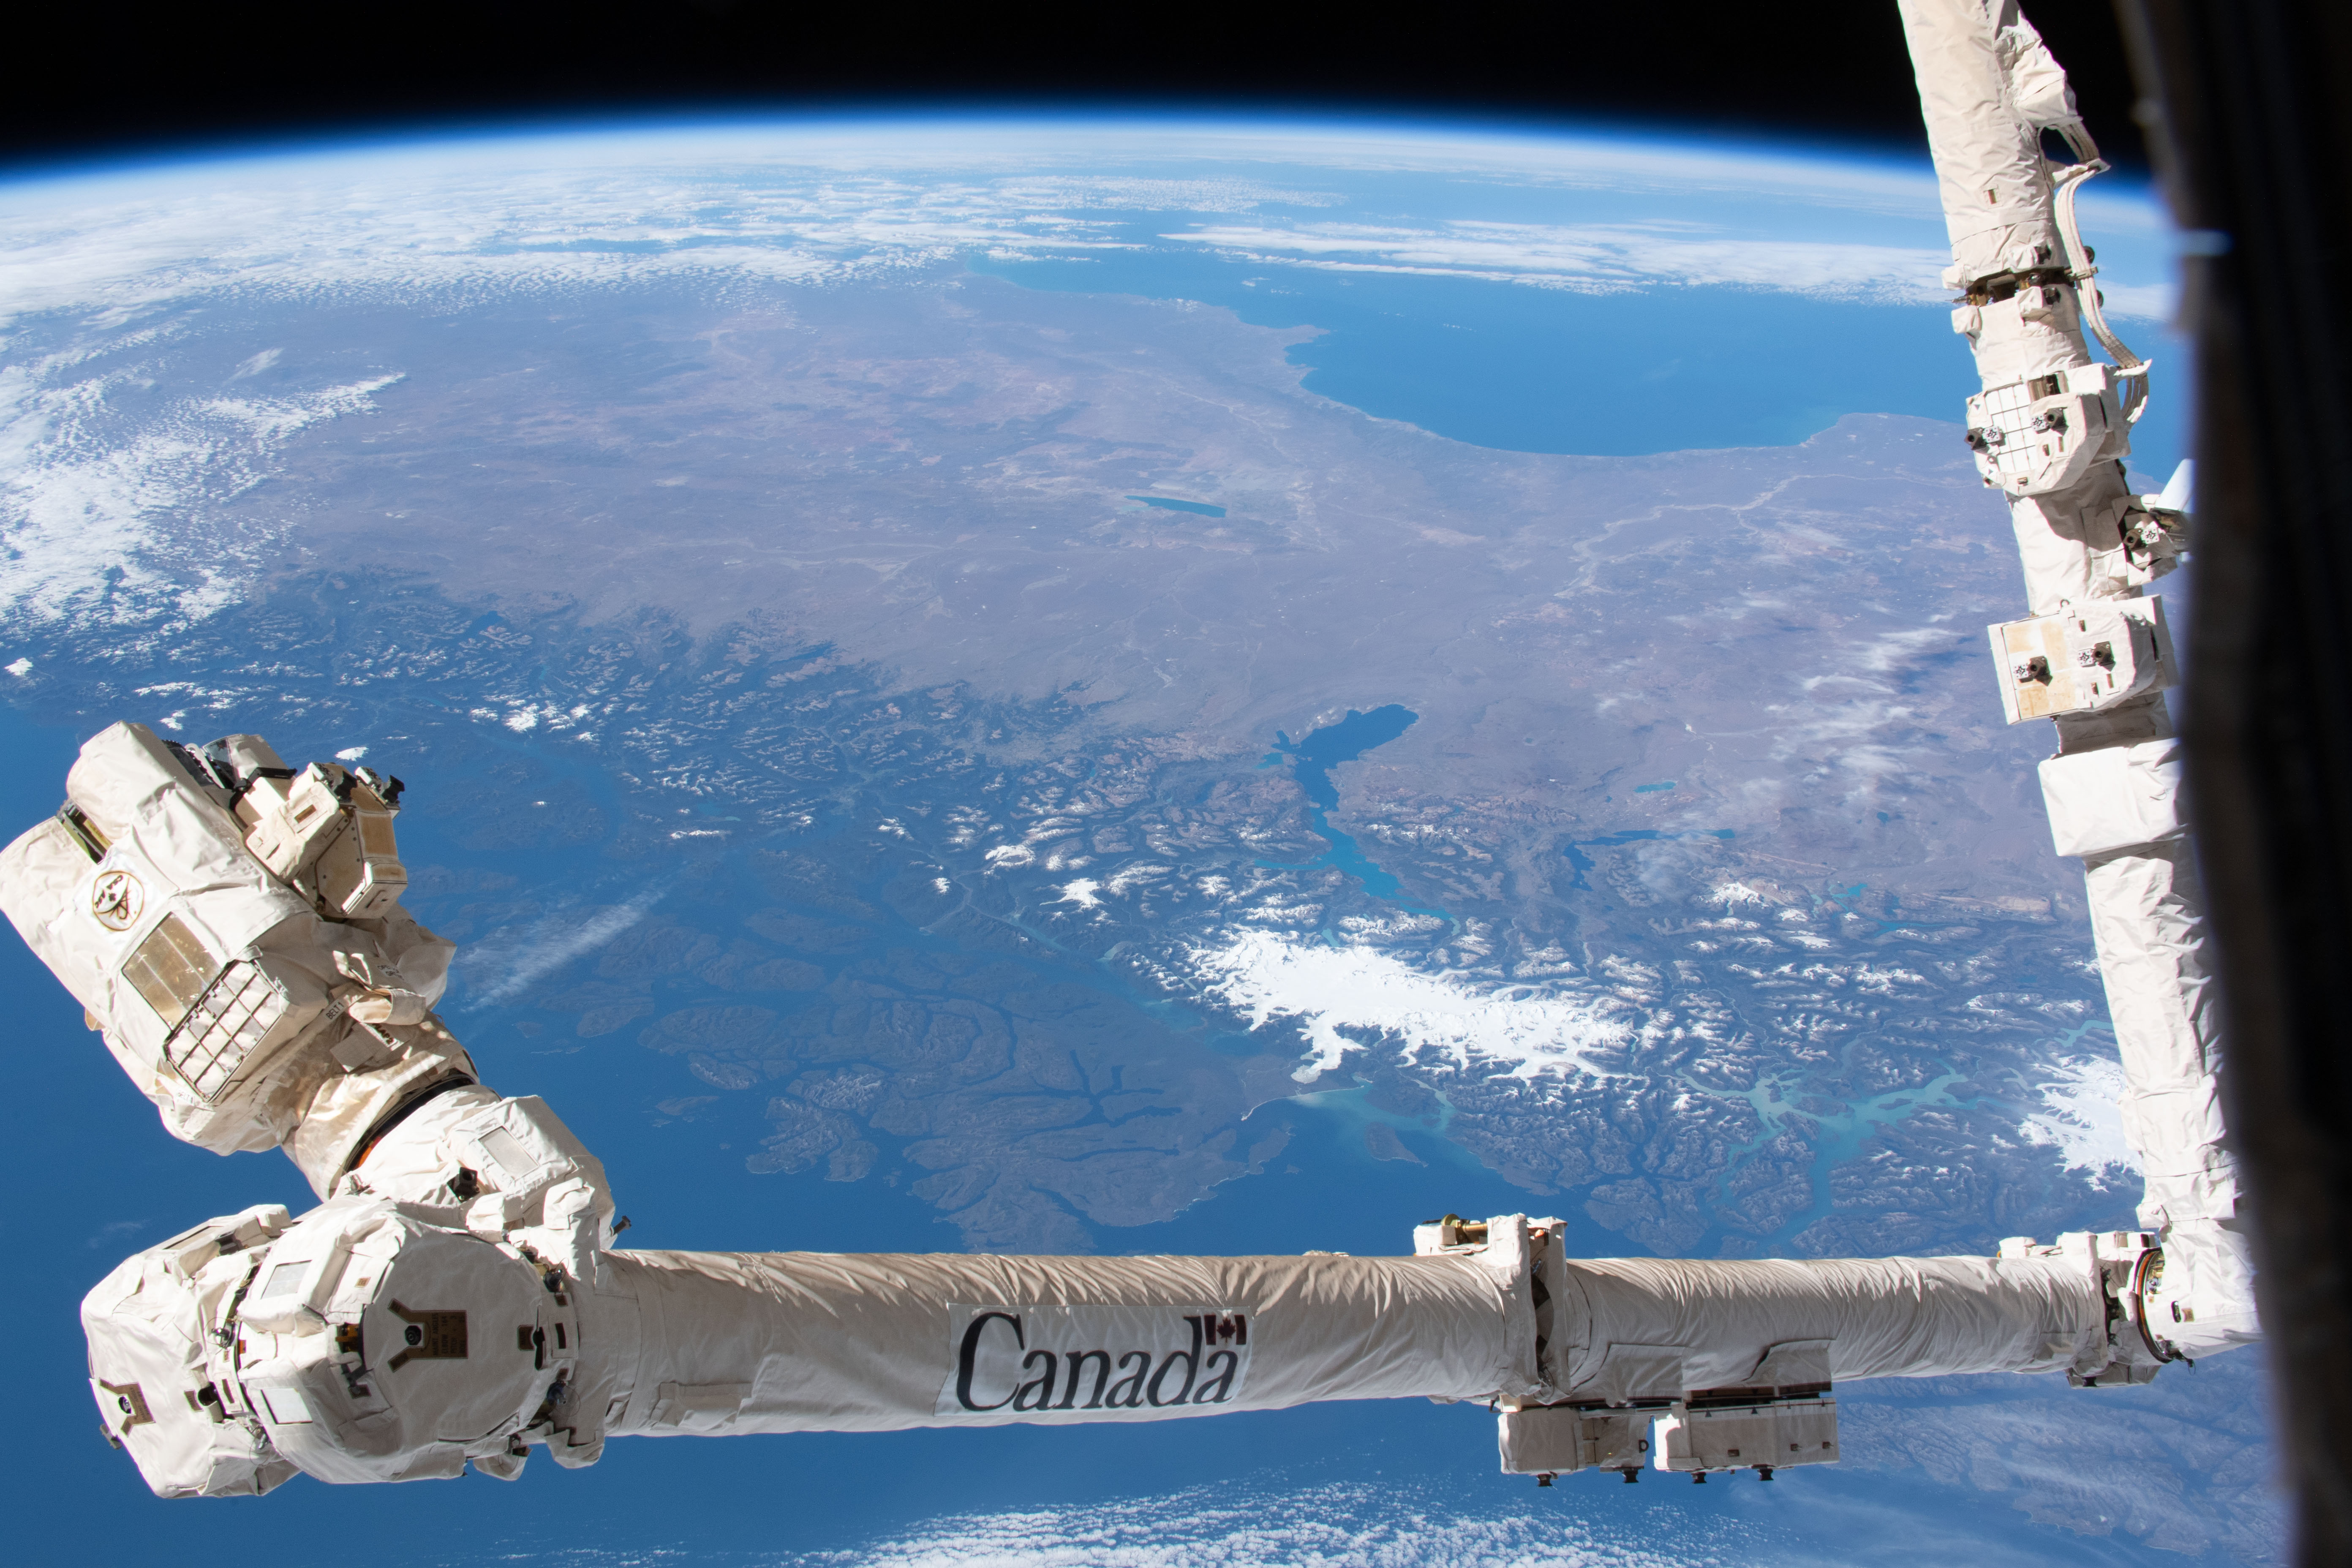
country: CHILE
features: SAN RAFAEL GLACIER, PATAGONIA, SNOW, ISS, EARTH LIMB
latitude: -47.5
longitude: -74.5
